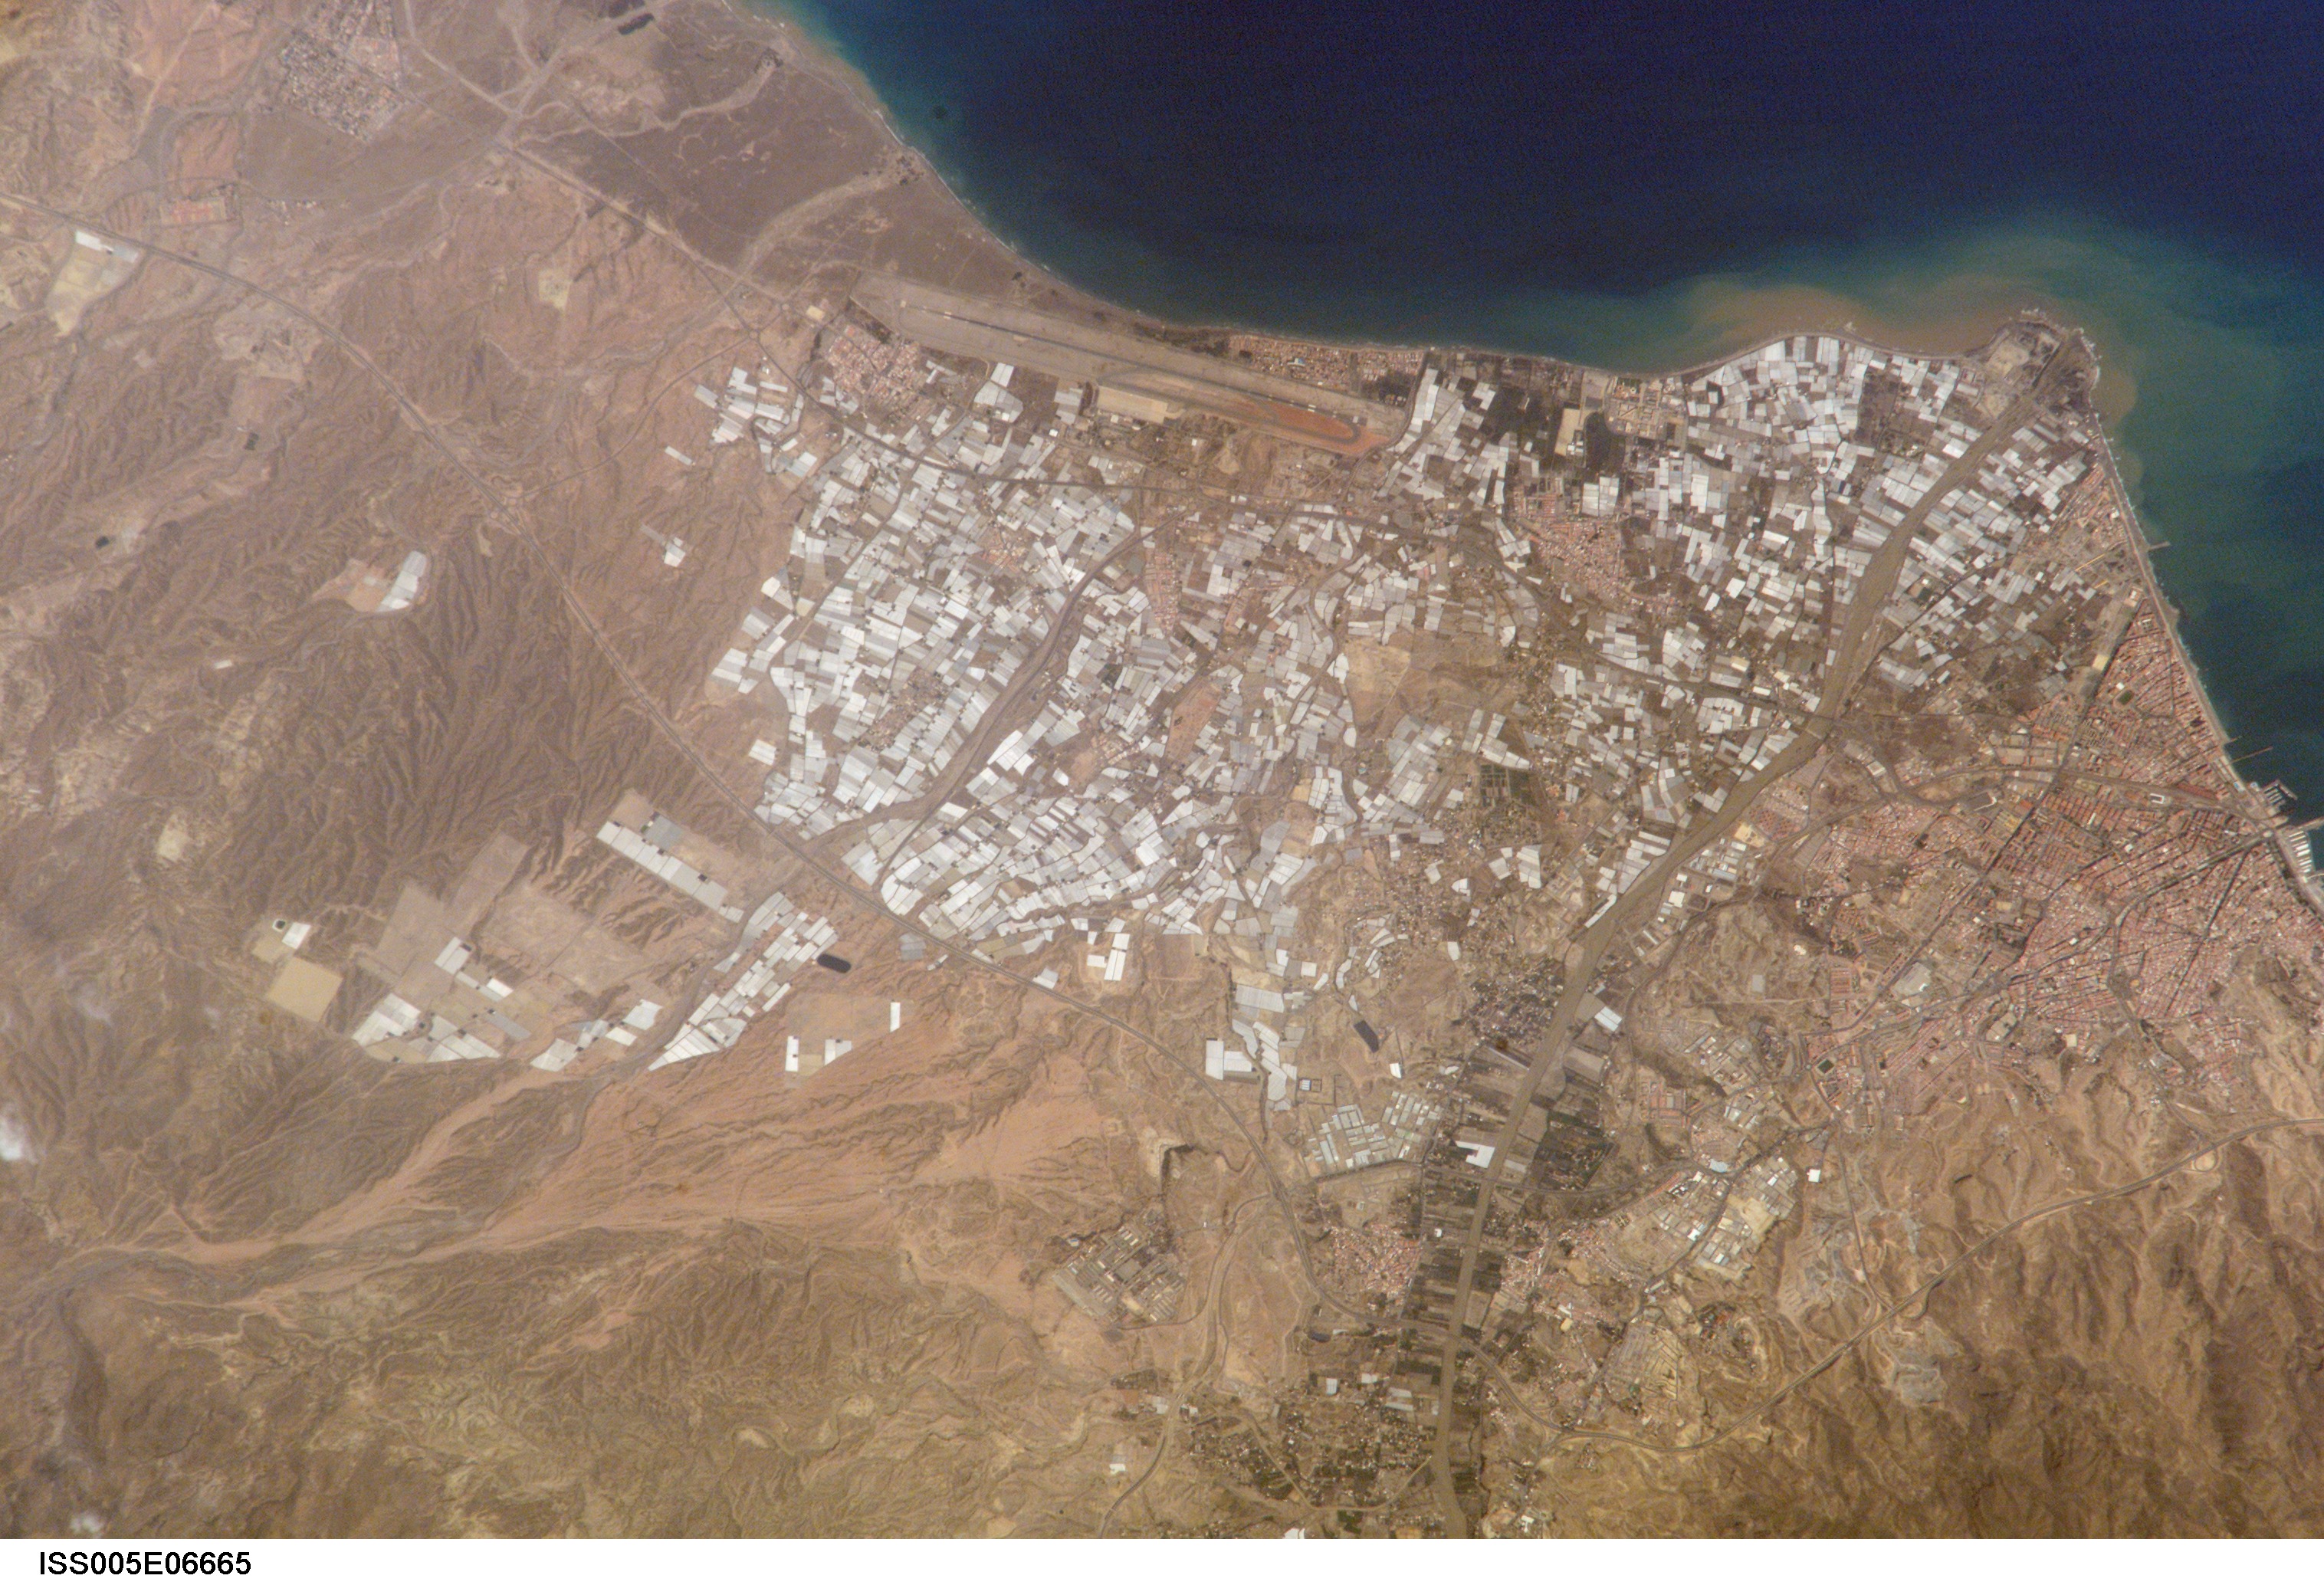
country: SPAIN
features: ALMERIA, AIRPORT, ALMERIA RIVER
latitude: 37.0
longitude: -2.5
